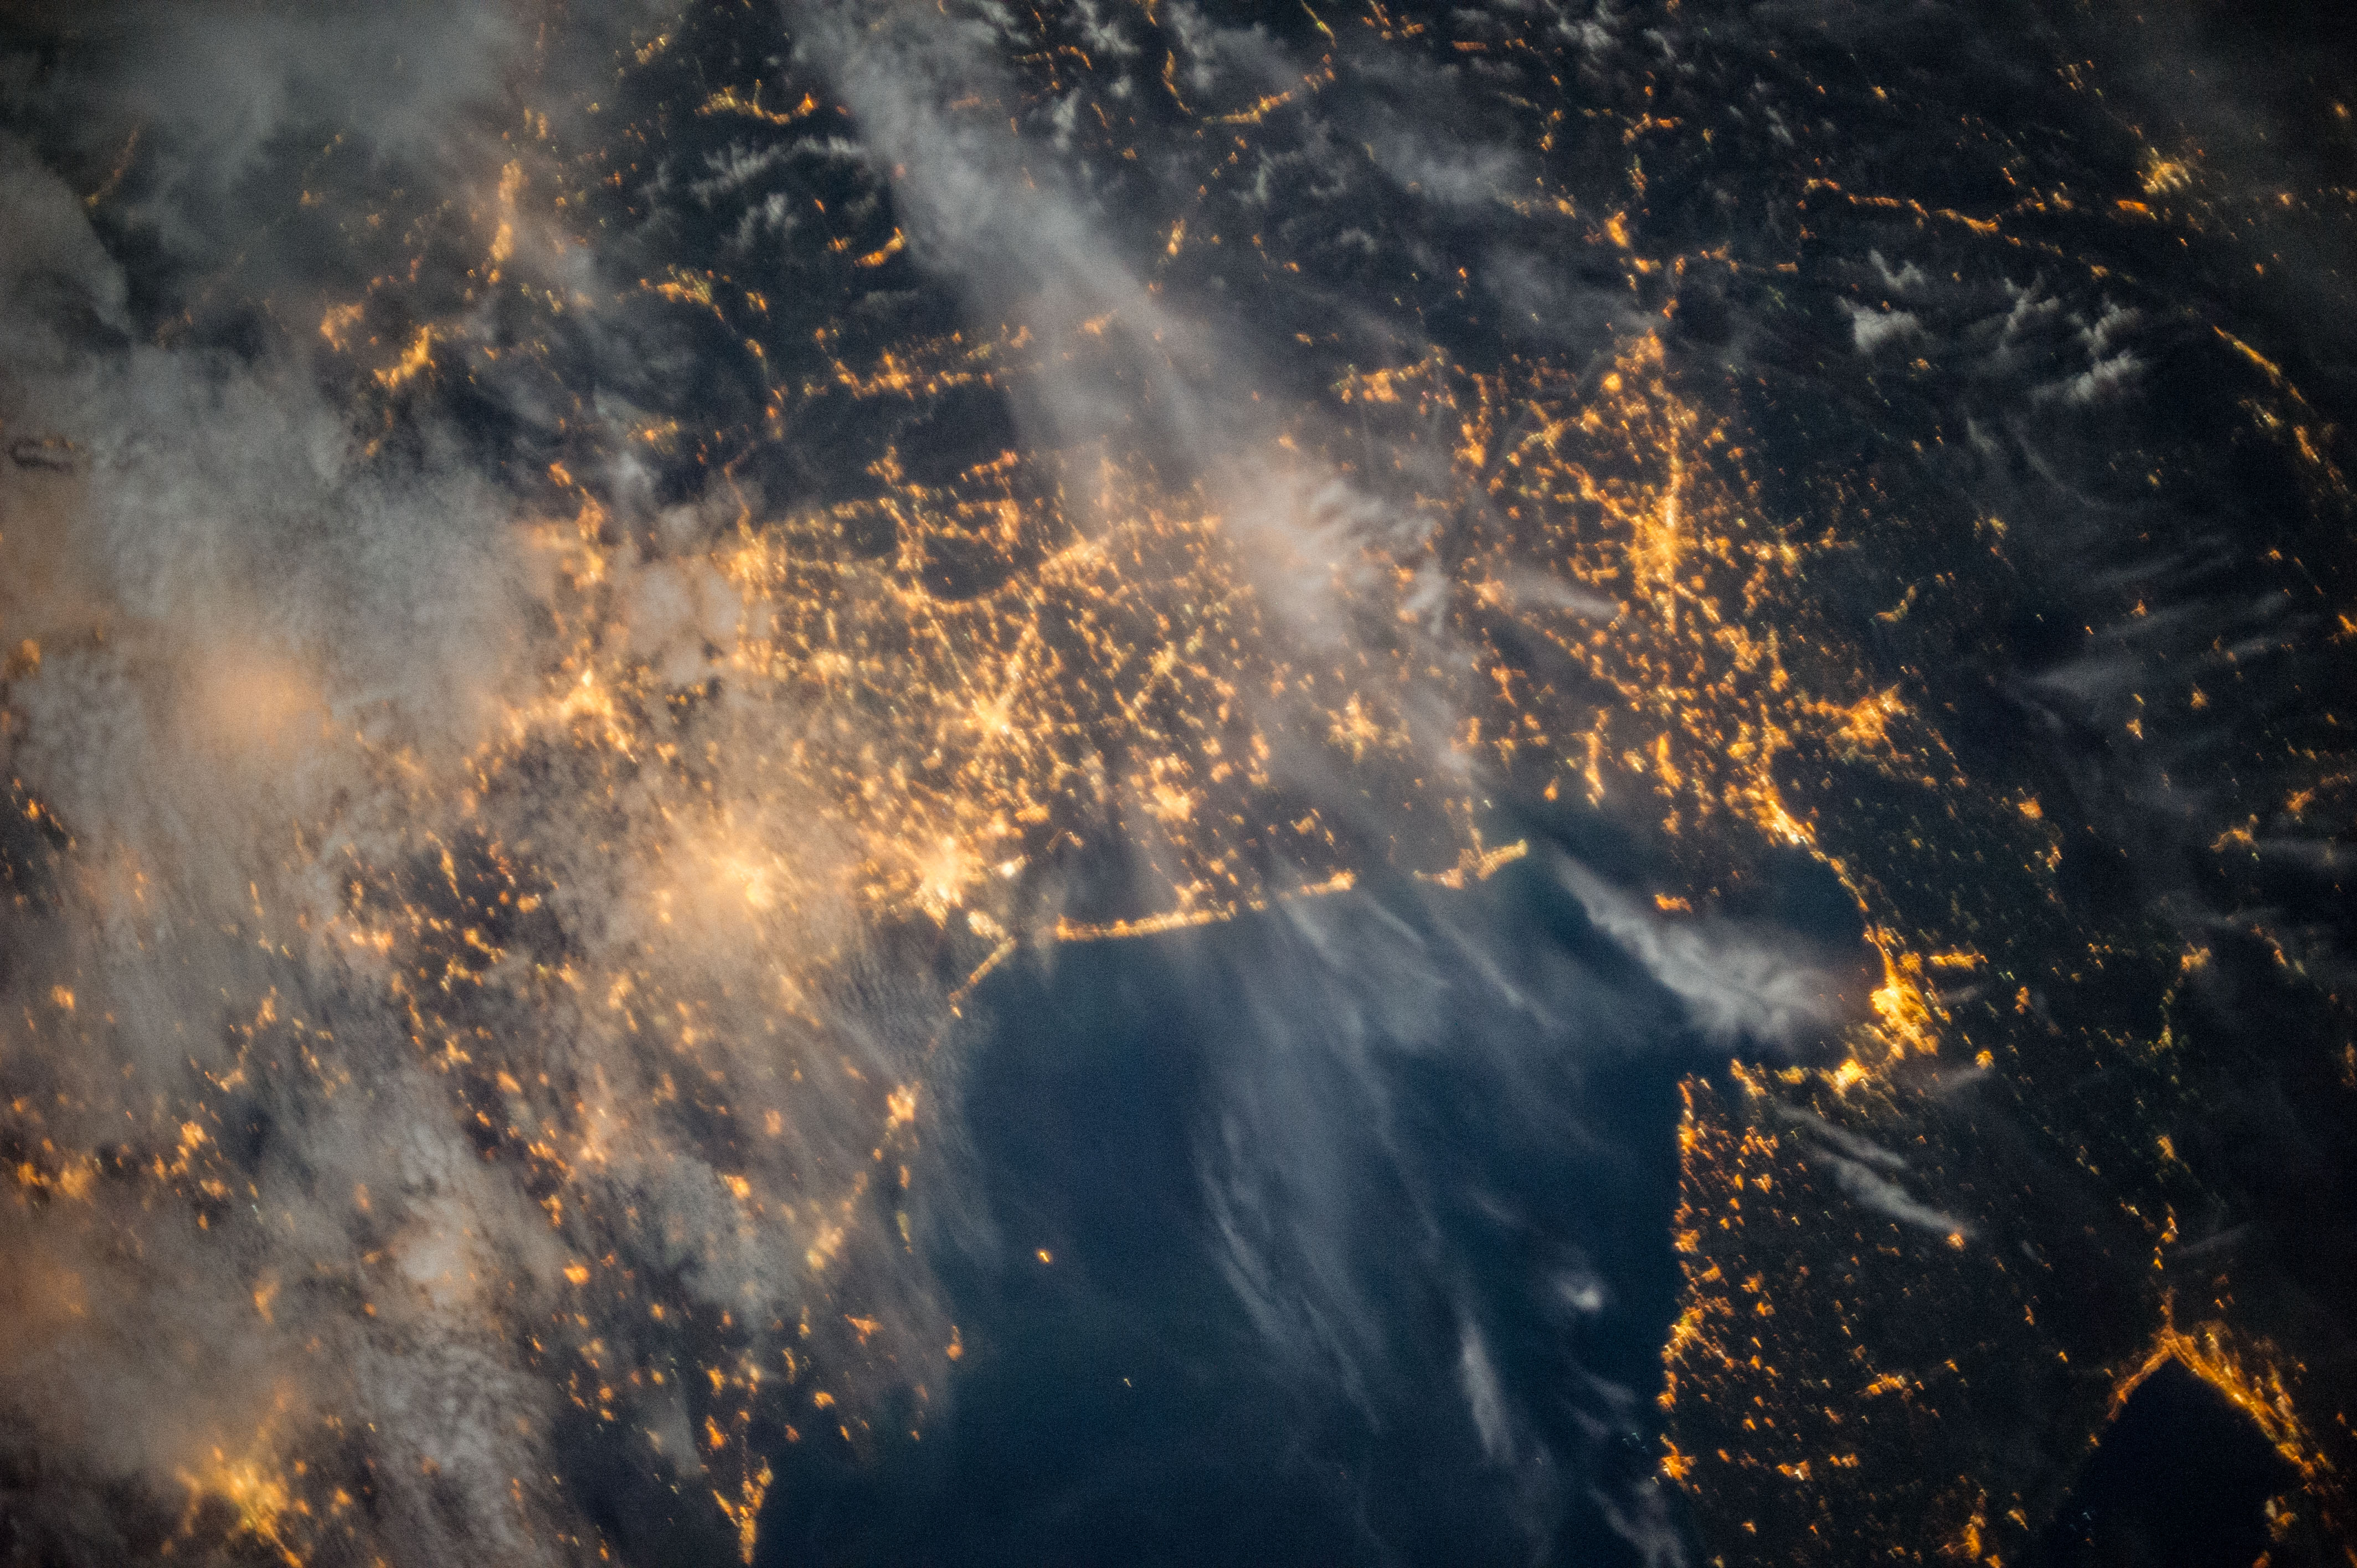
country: ITALY
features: VENICE AT NIGHT, TRIESTE, PADUA, UDINE
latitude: 46.0
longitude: 13.0
